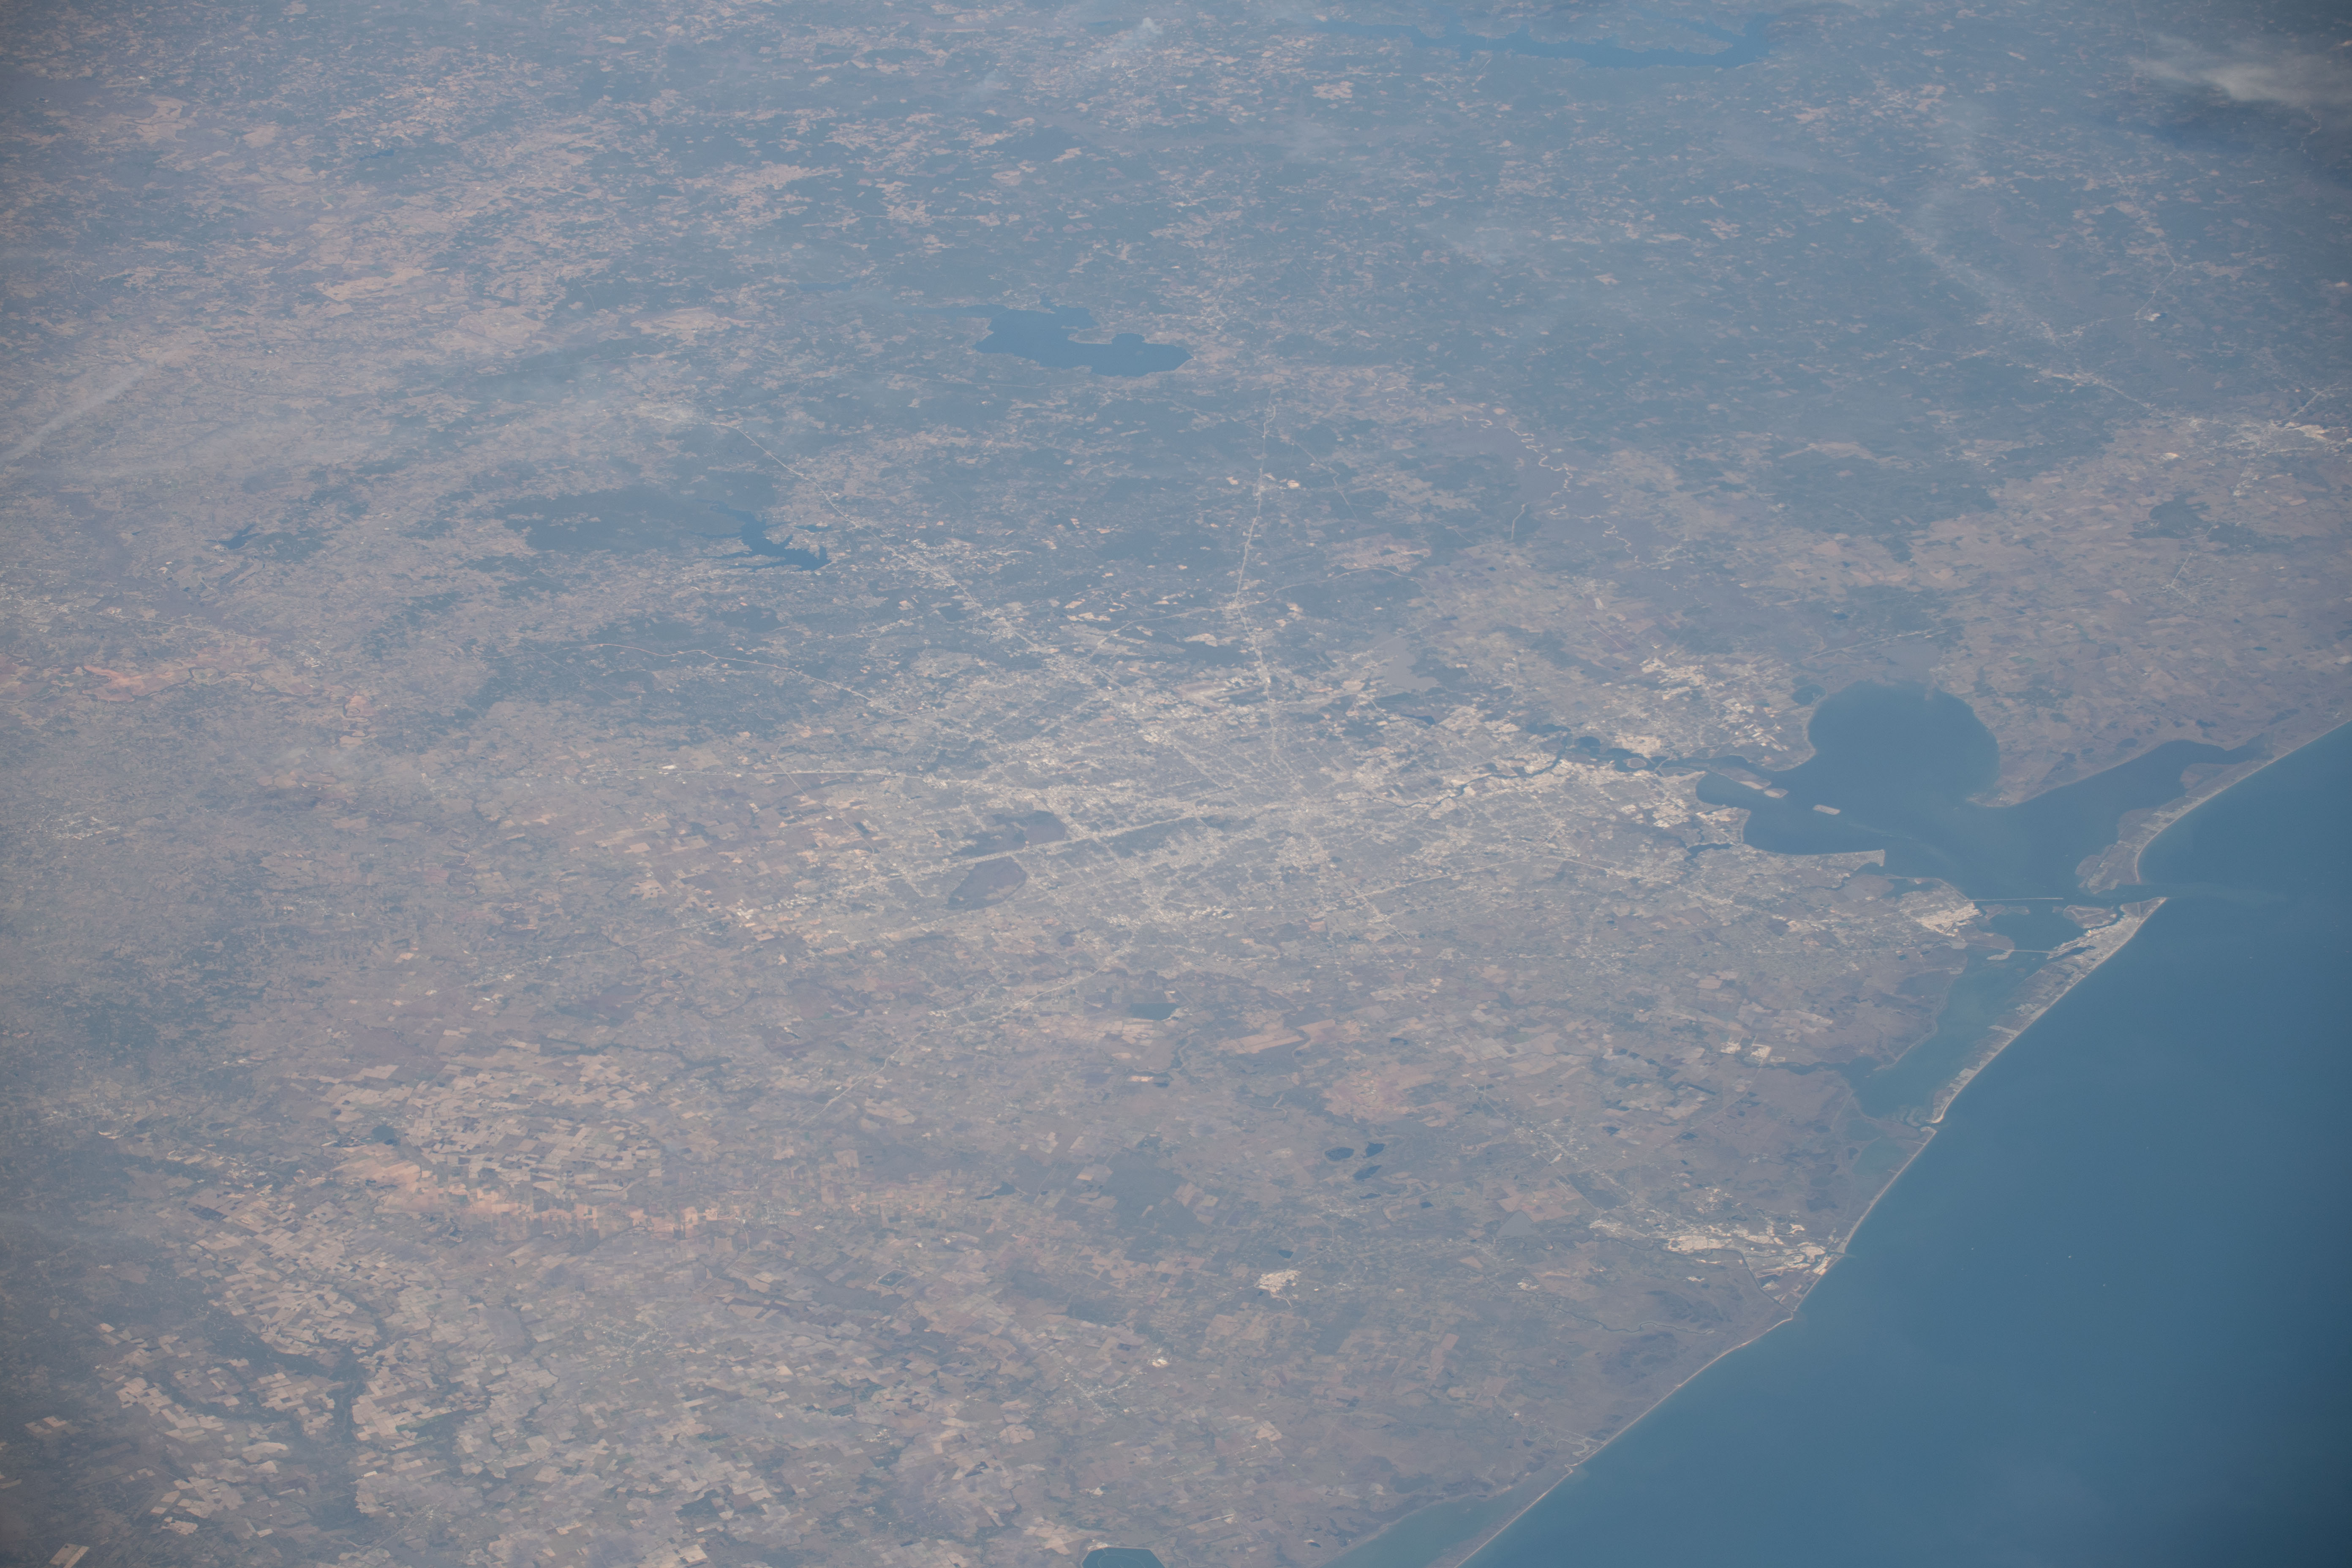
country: USA-TEXAS
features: HOUSTON, TRINITY BAY, GALVESTON BAY
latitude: 29.8
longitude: -95.3
